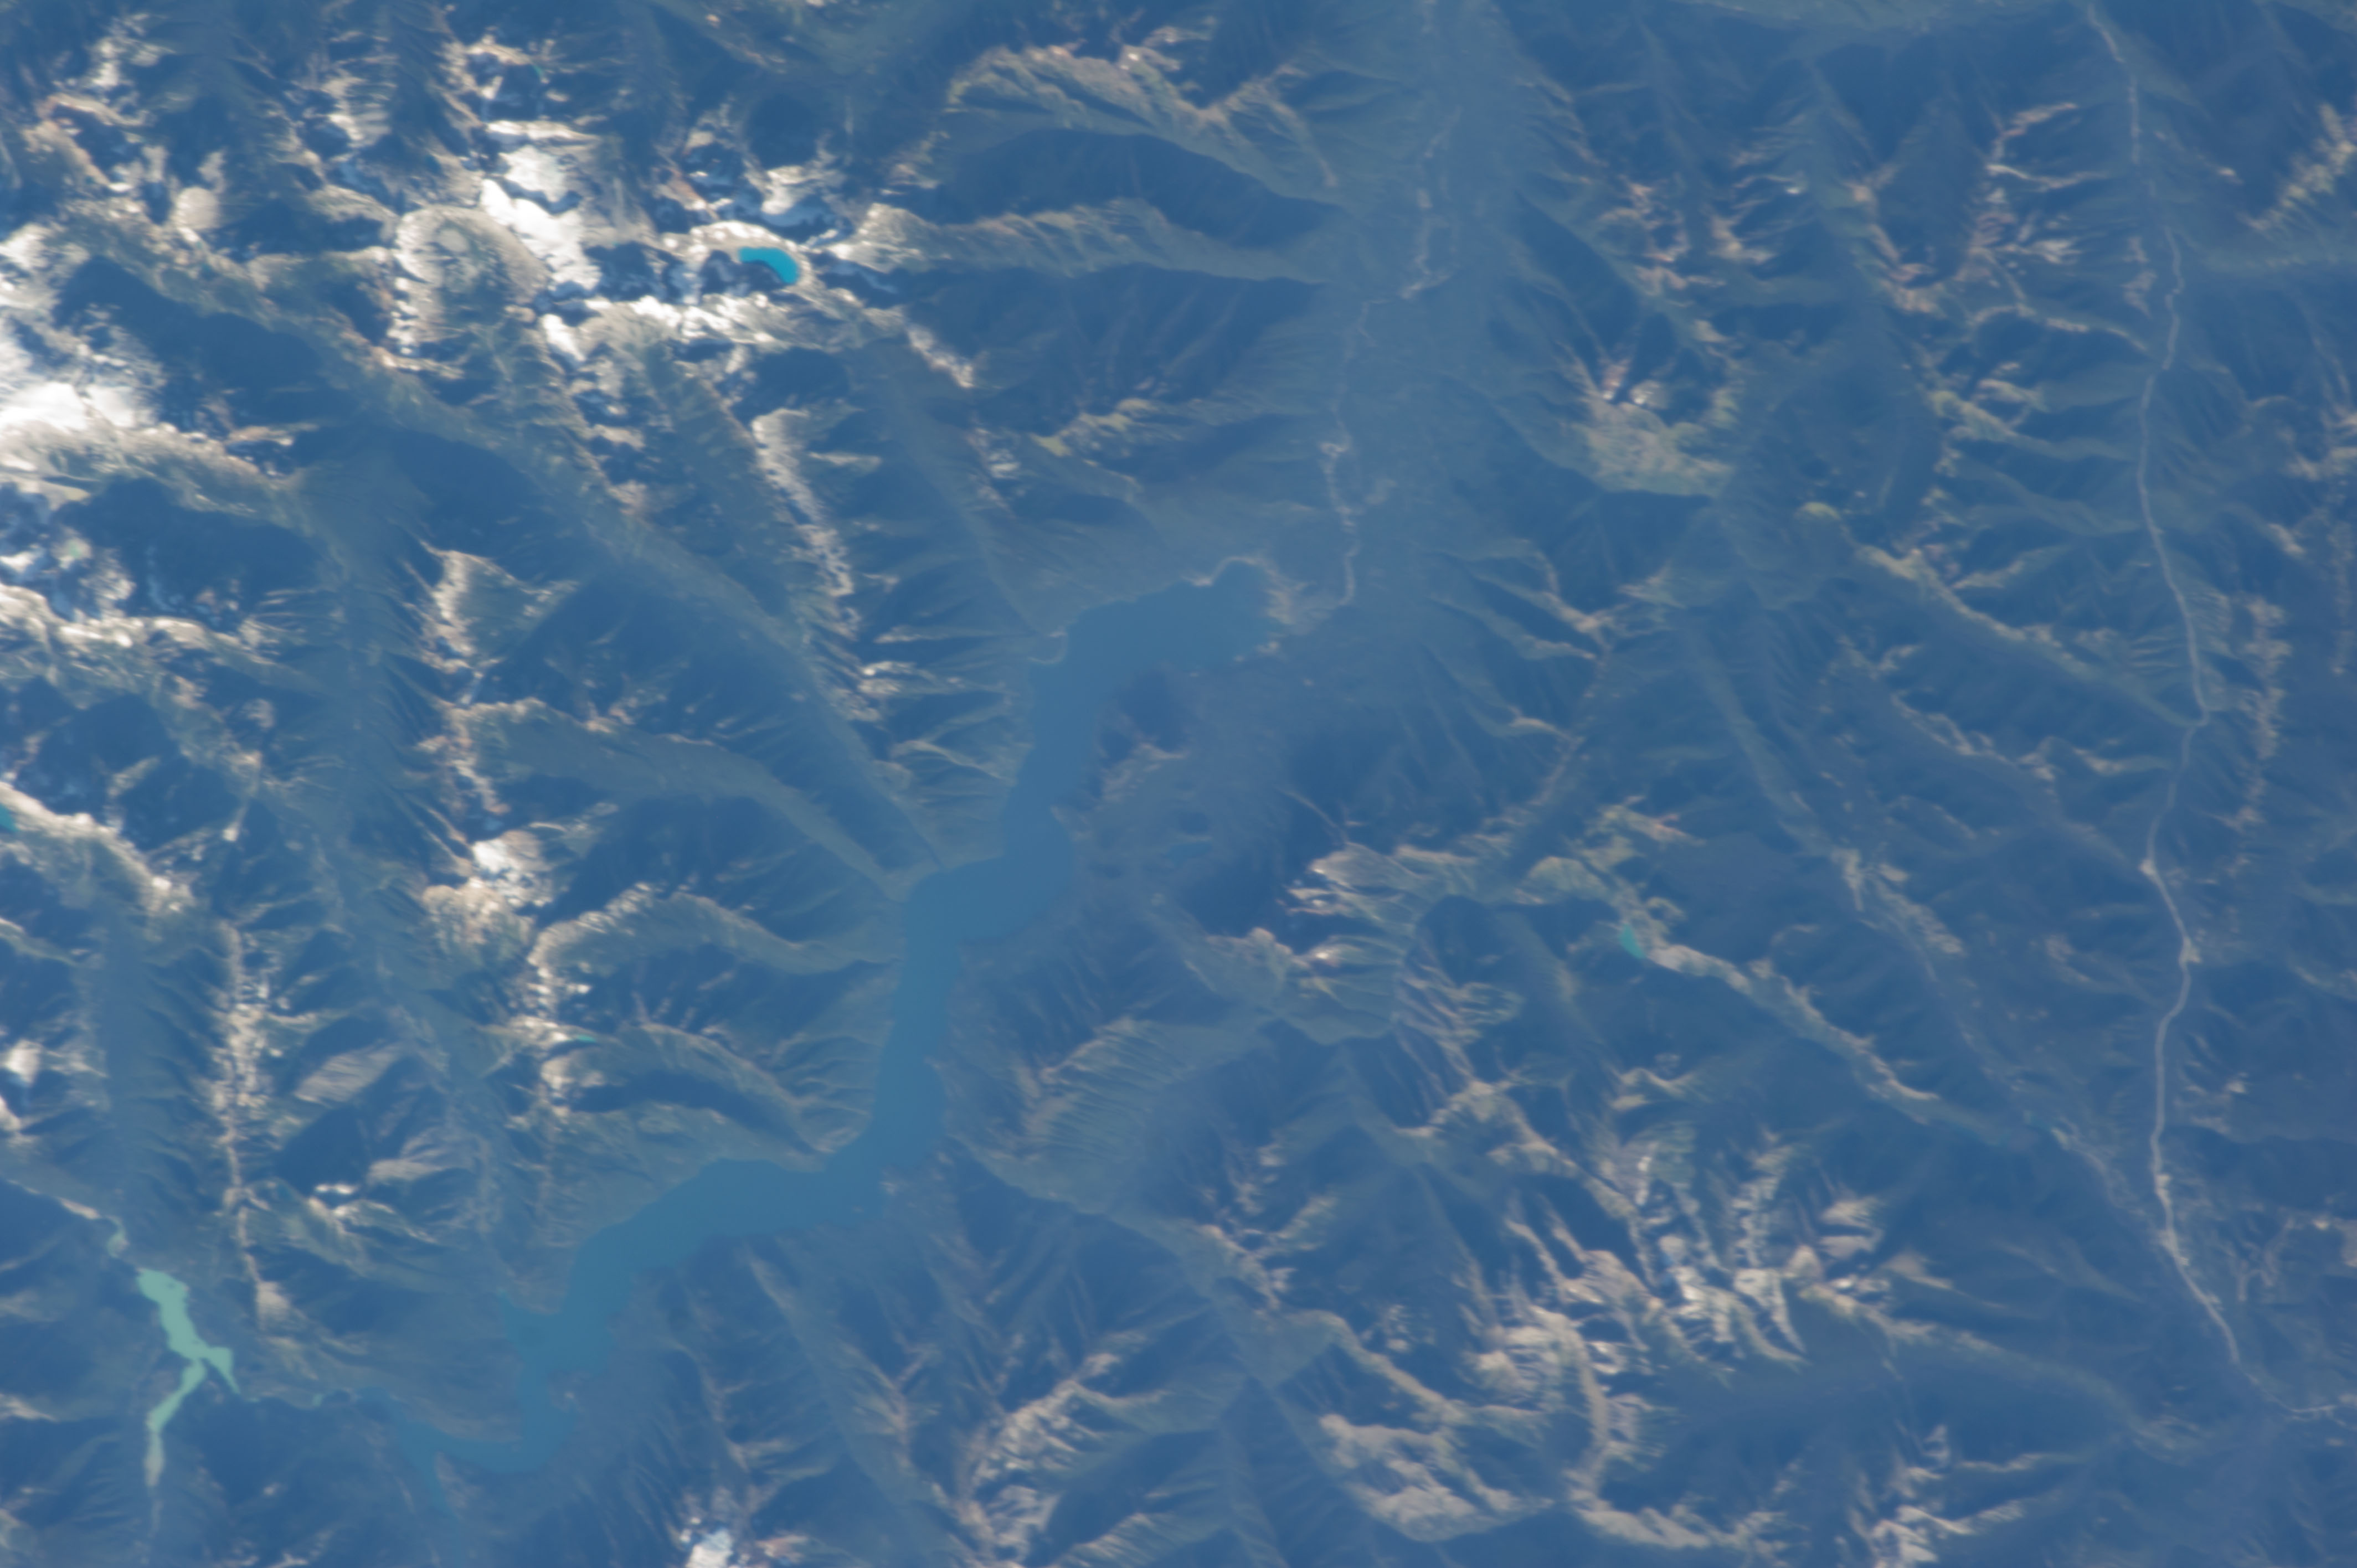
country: USA-WASHINGTON
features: ROSS L., HOZOMEEN MT., SILVER L., MT. SPICKARD, SNOW, VALLEYS
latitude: 49.0
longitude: -121.1
